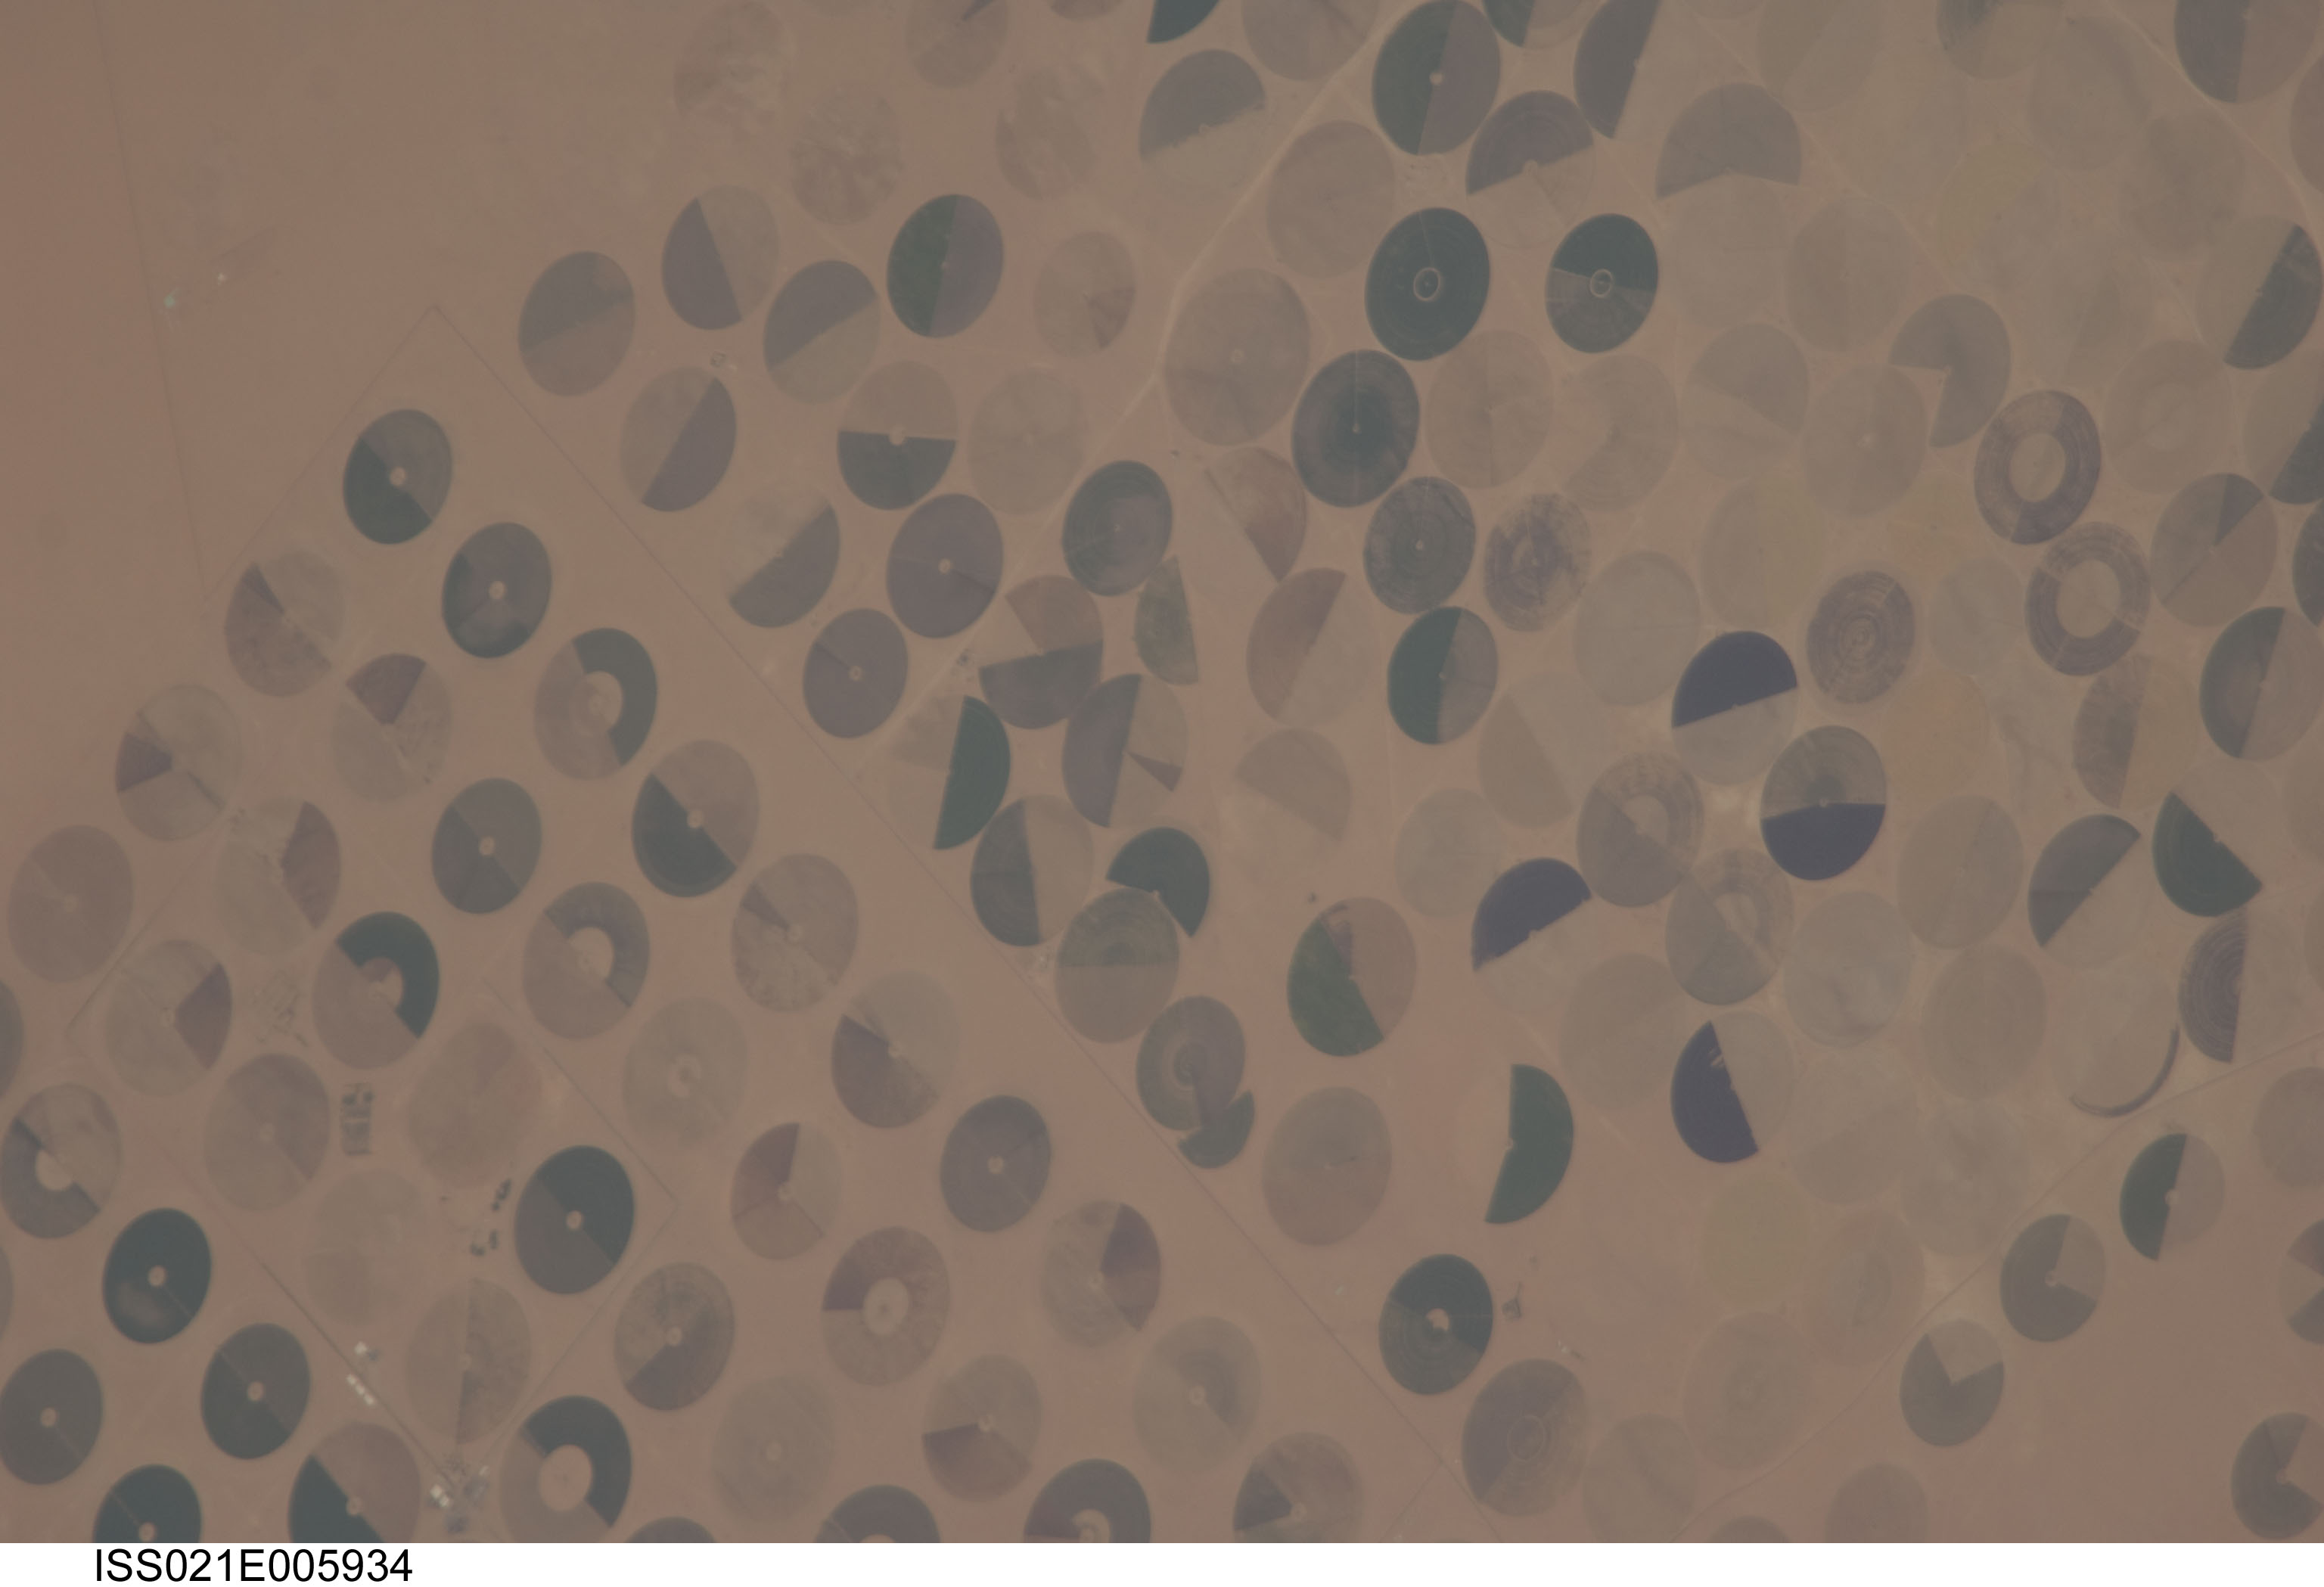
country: SAUDI ARABIA
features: AGR. CENTER PIVOT IRRIGATION
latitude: 19.9
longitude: 44.9
